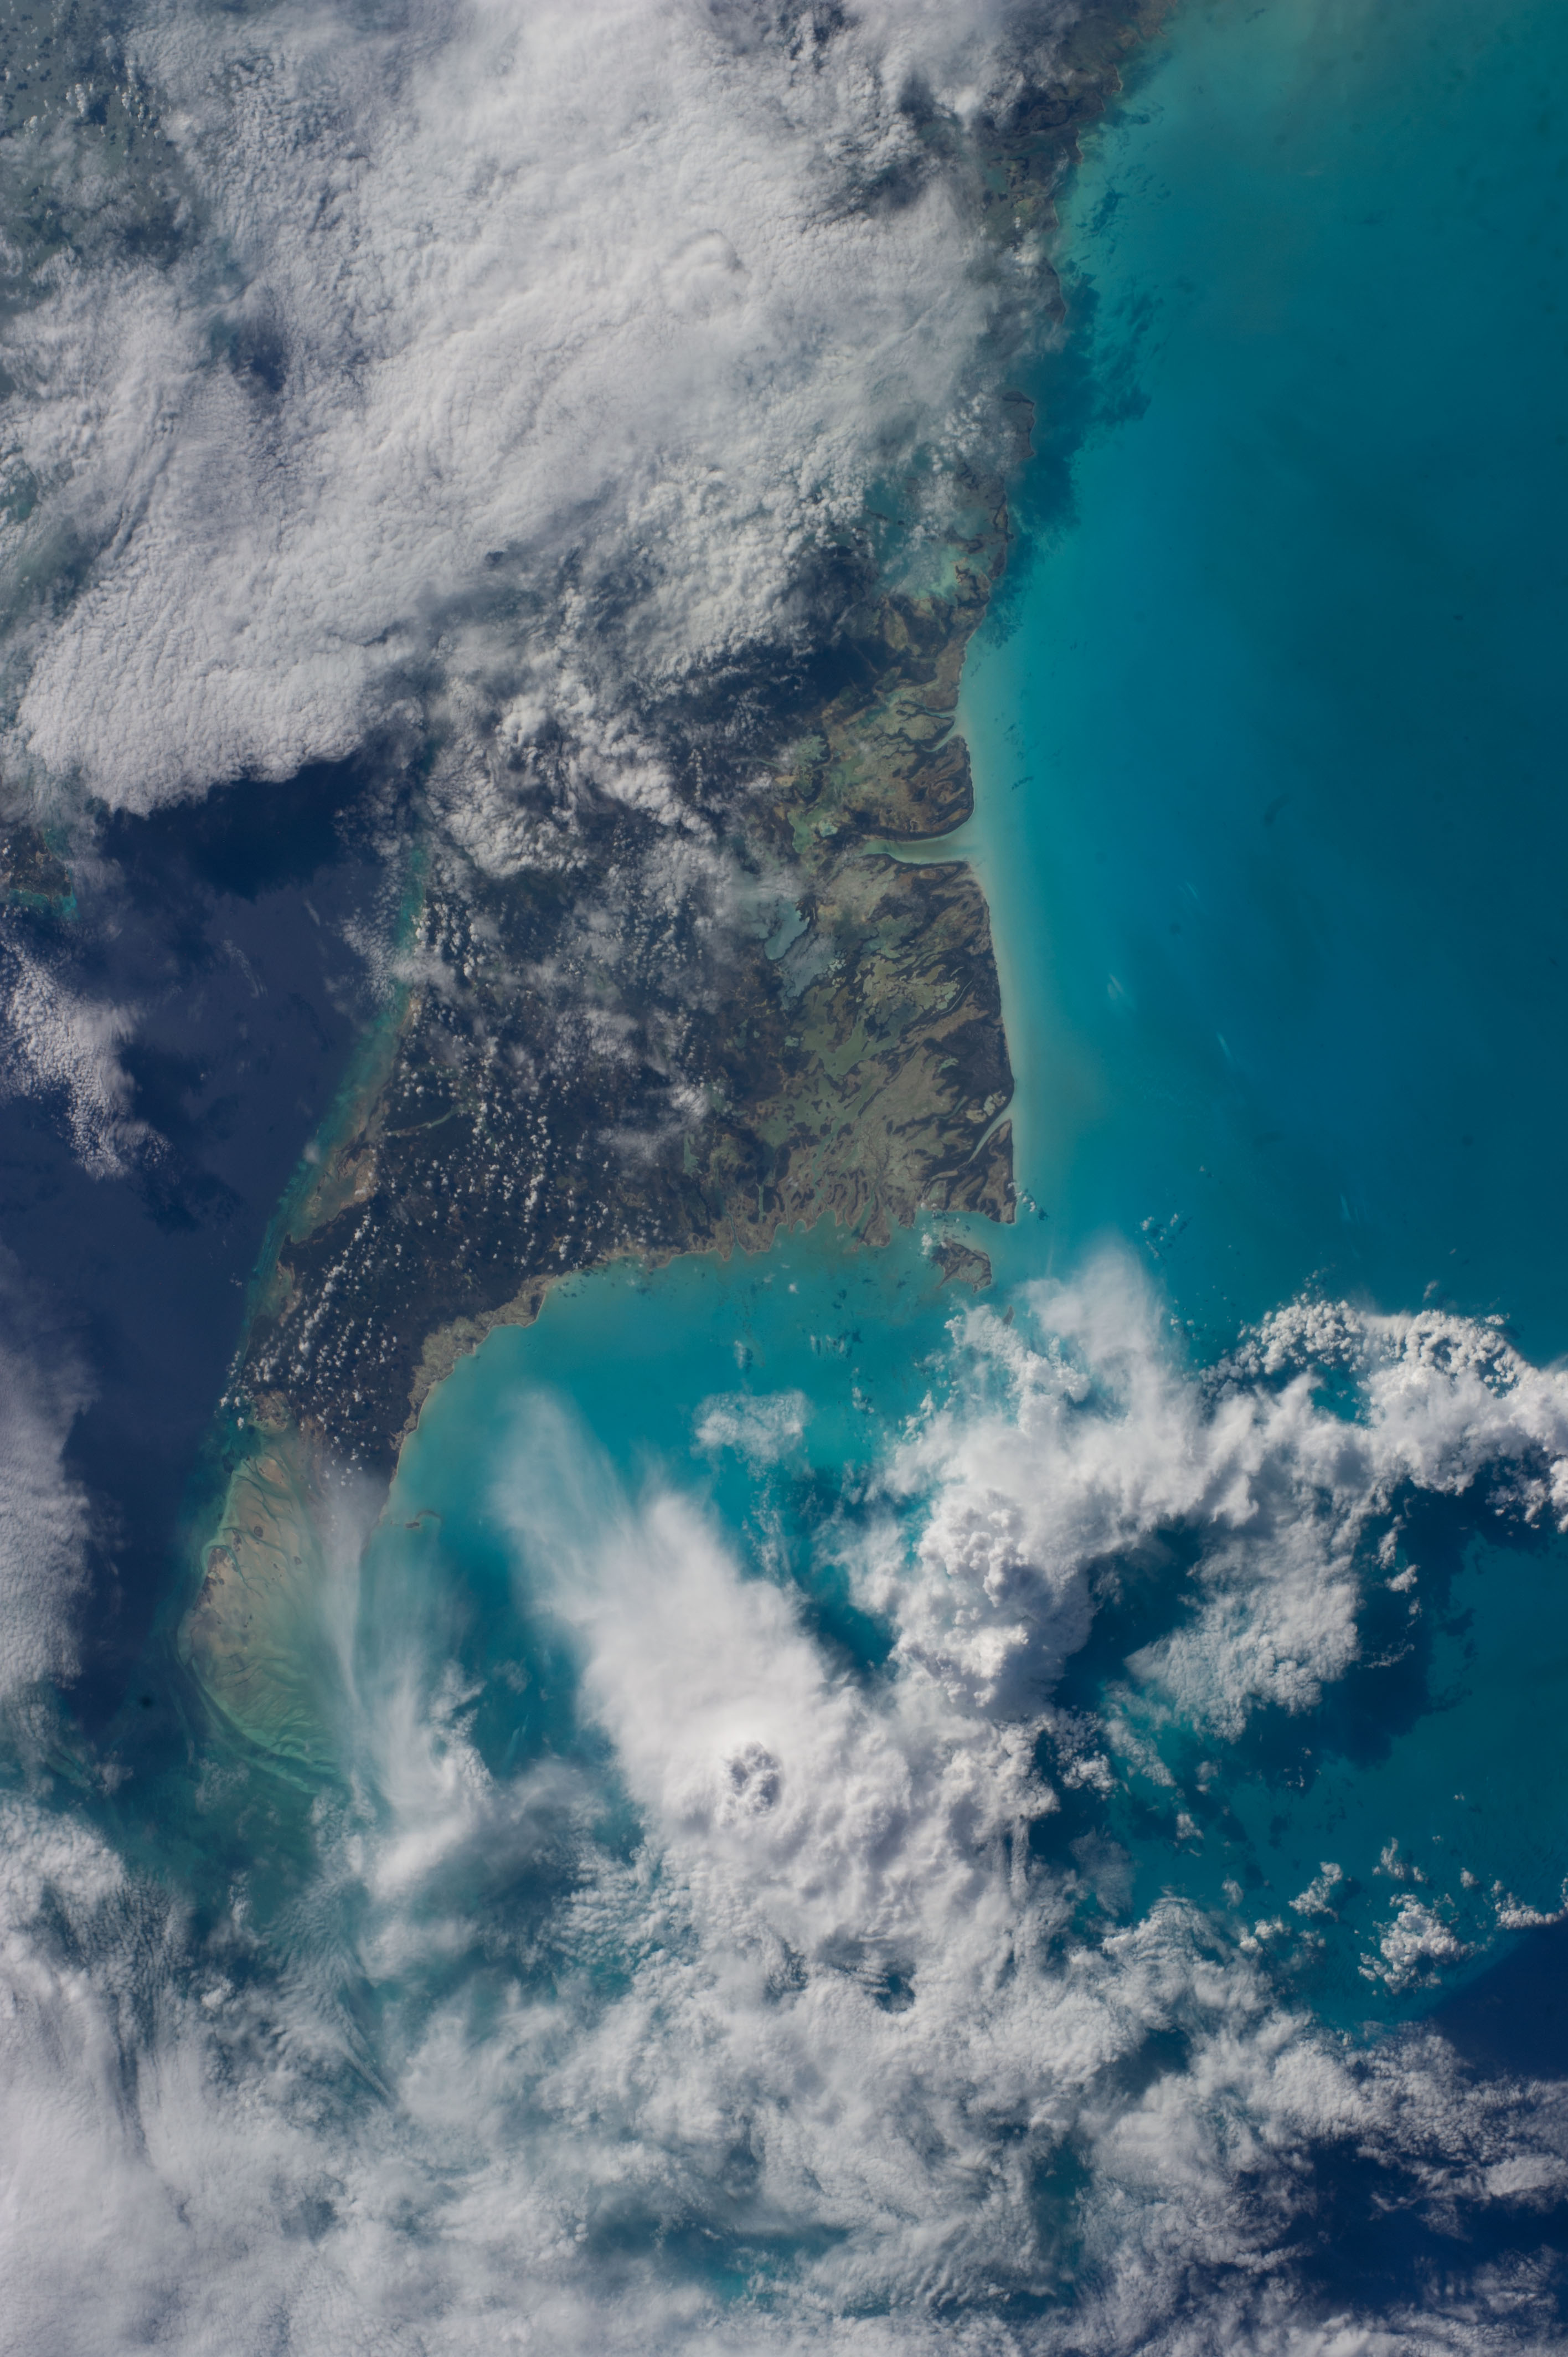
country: BAHAMAS
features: WILLIAMS ISLAND, BLUE HOLES NATIONAL PARK, NICHOLLS TOWN, ANDROS TOWN, ISLANDS, OCEAN
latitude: 24.8
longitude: -78.3
